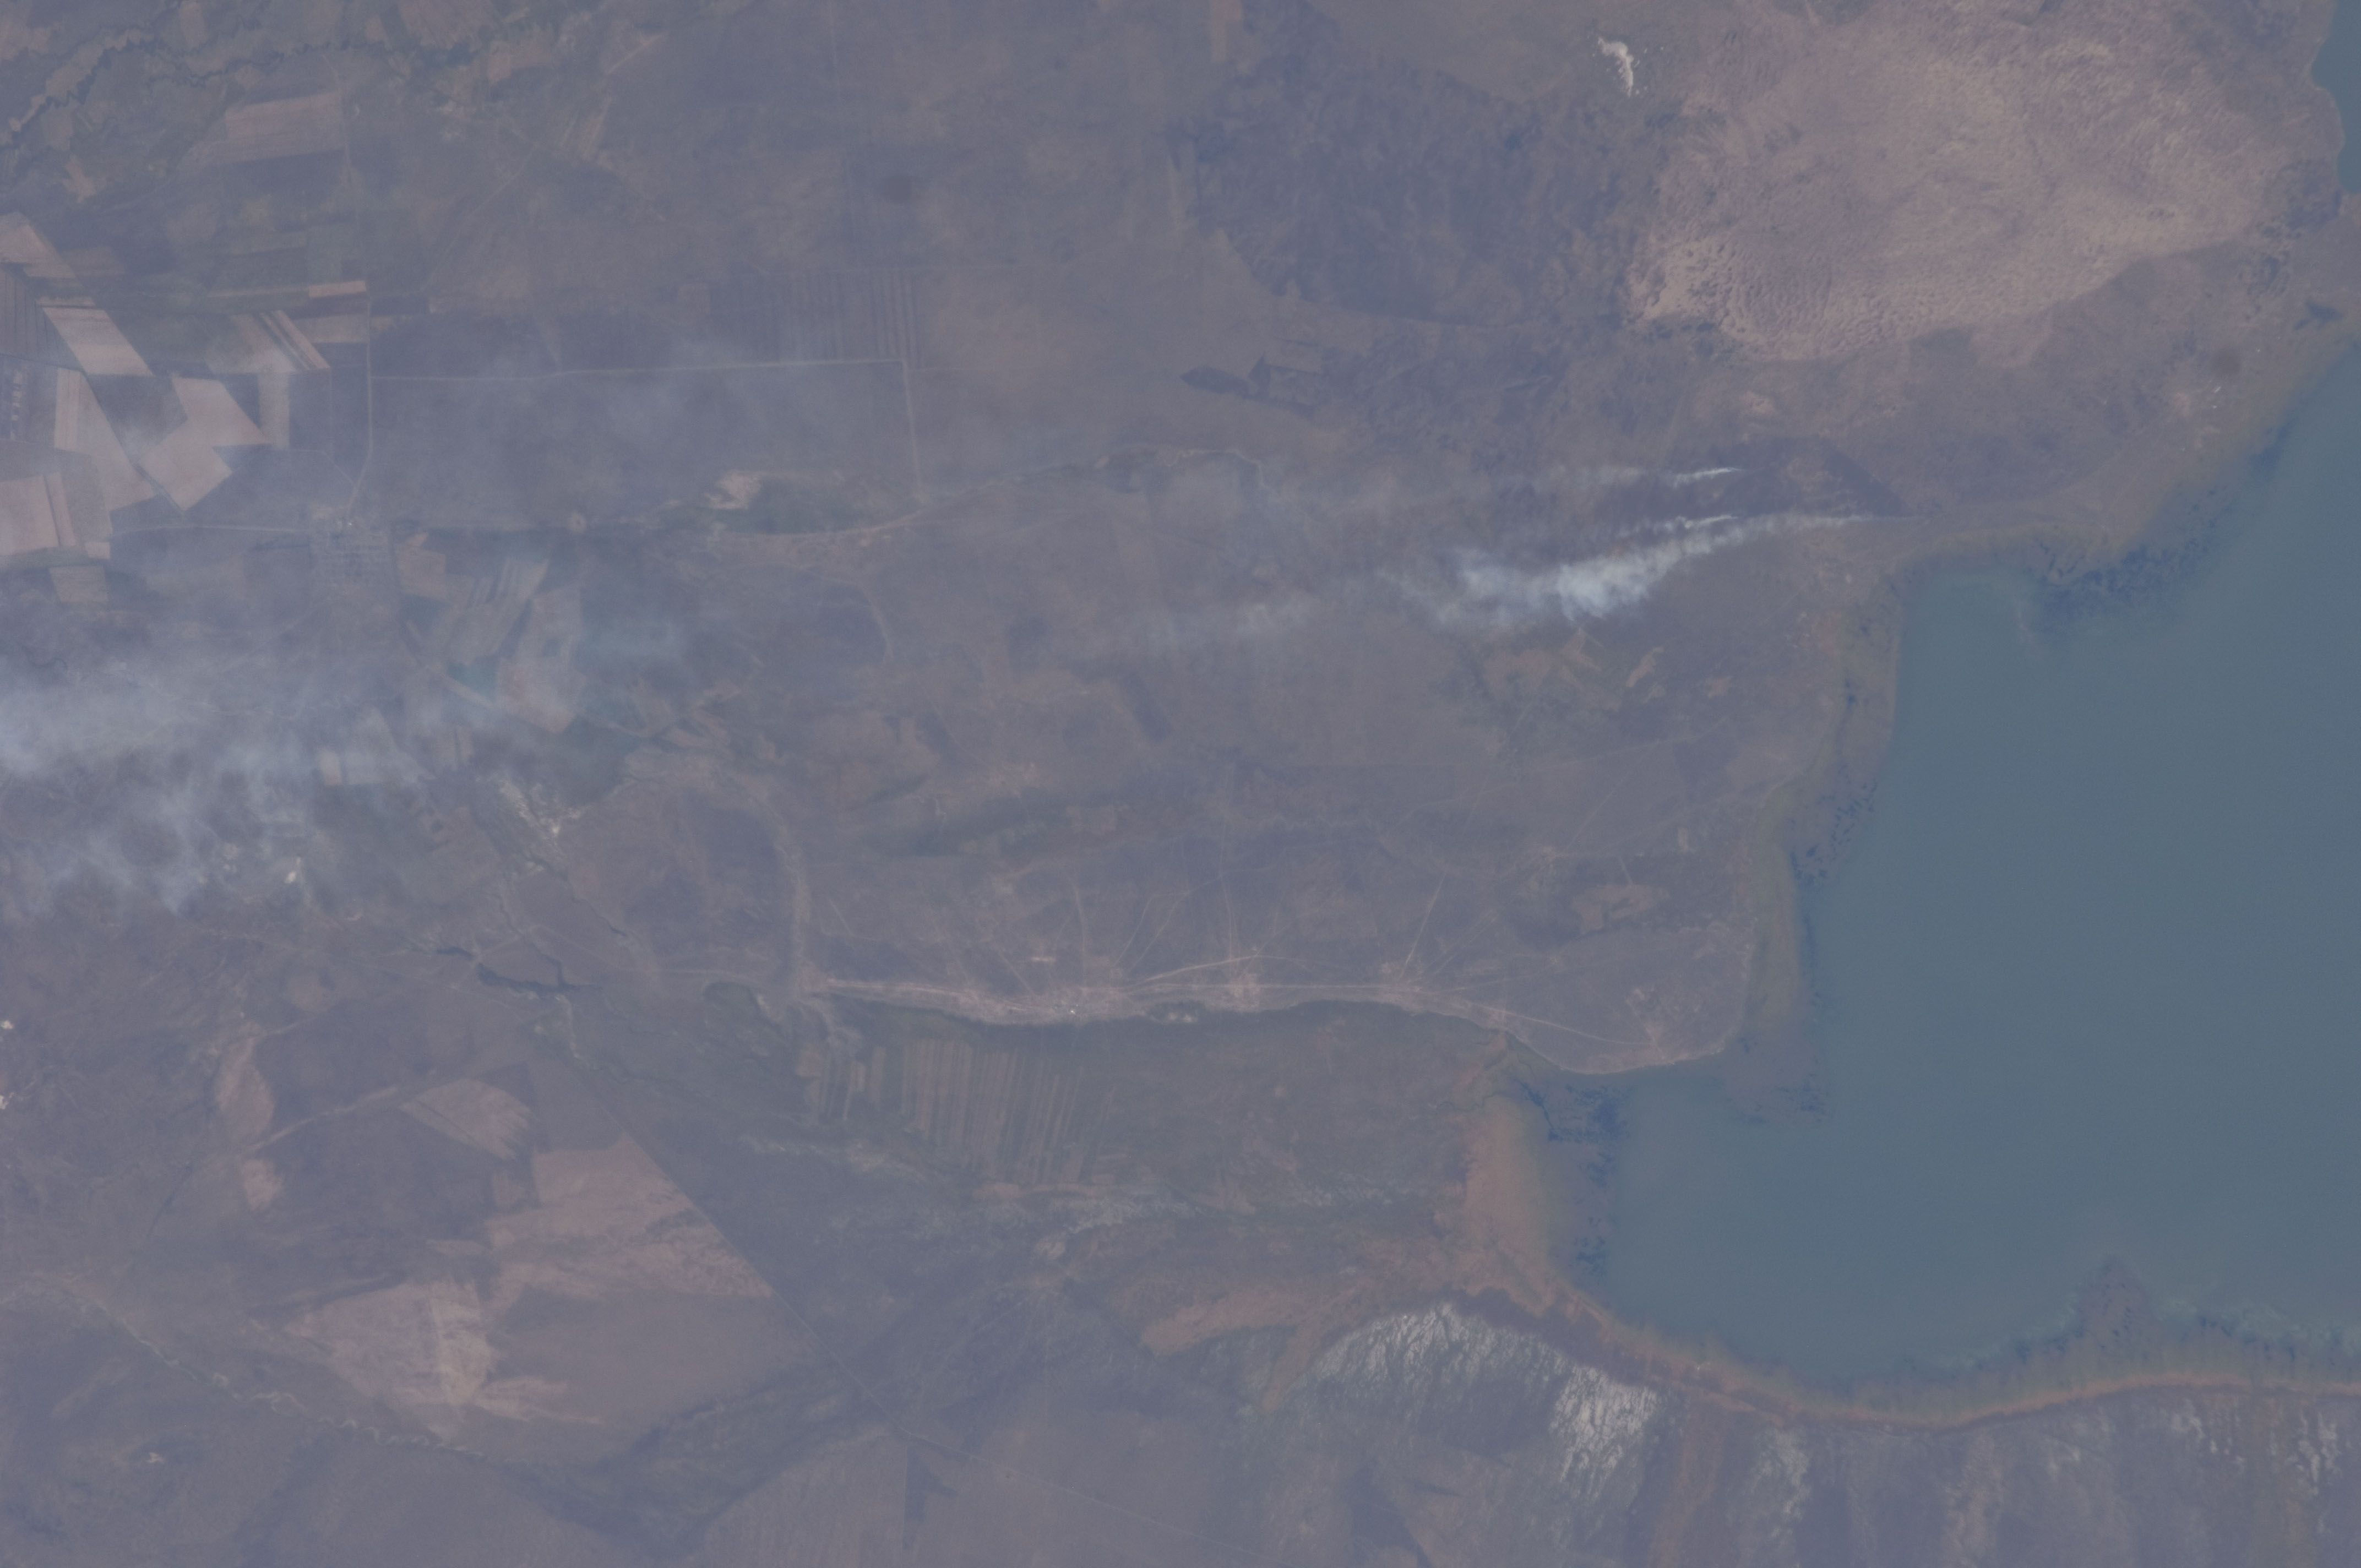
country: KAZAKHSTAN
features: L. ZAYSAN, SMOKE PLUMES, AGR.
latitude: 48.3
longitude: 83.1
